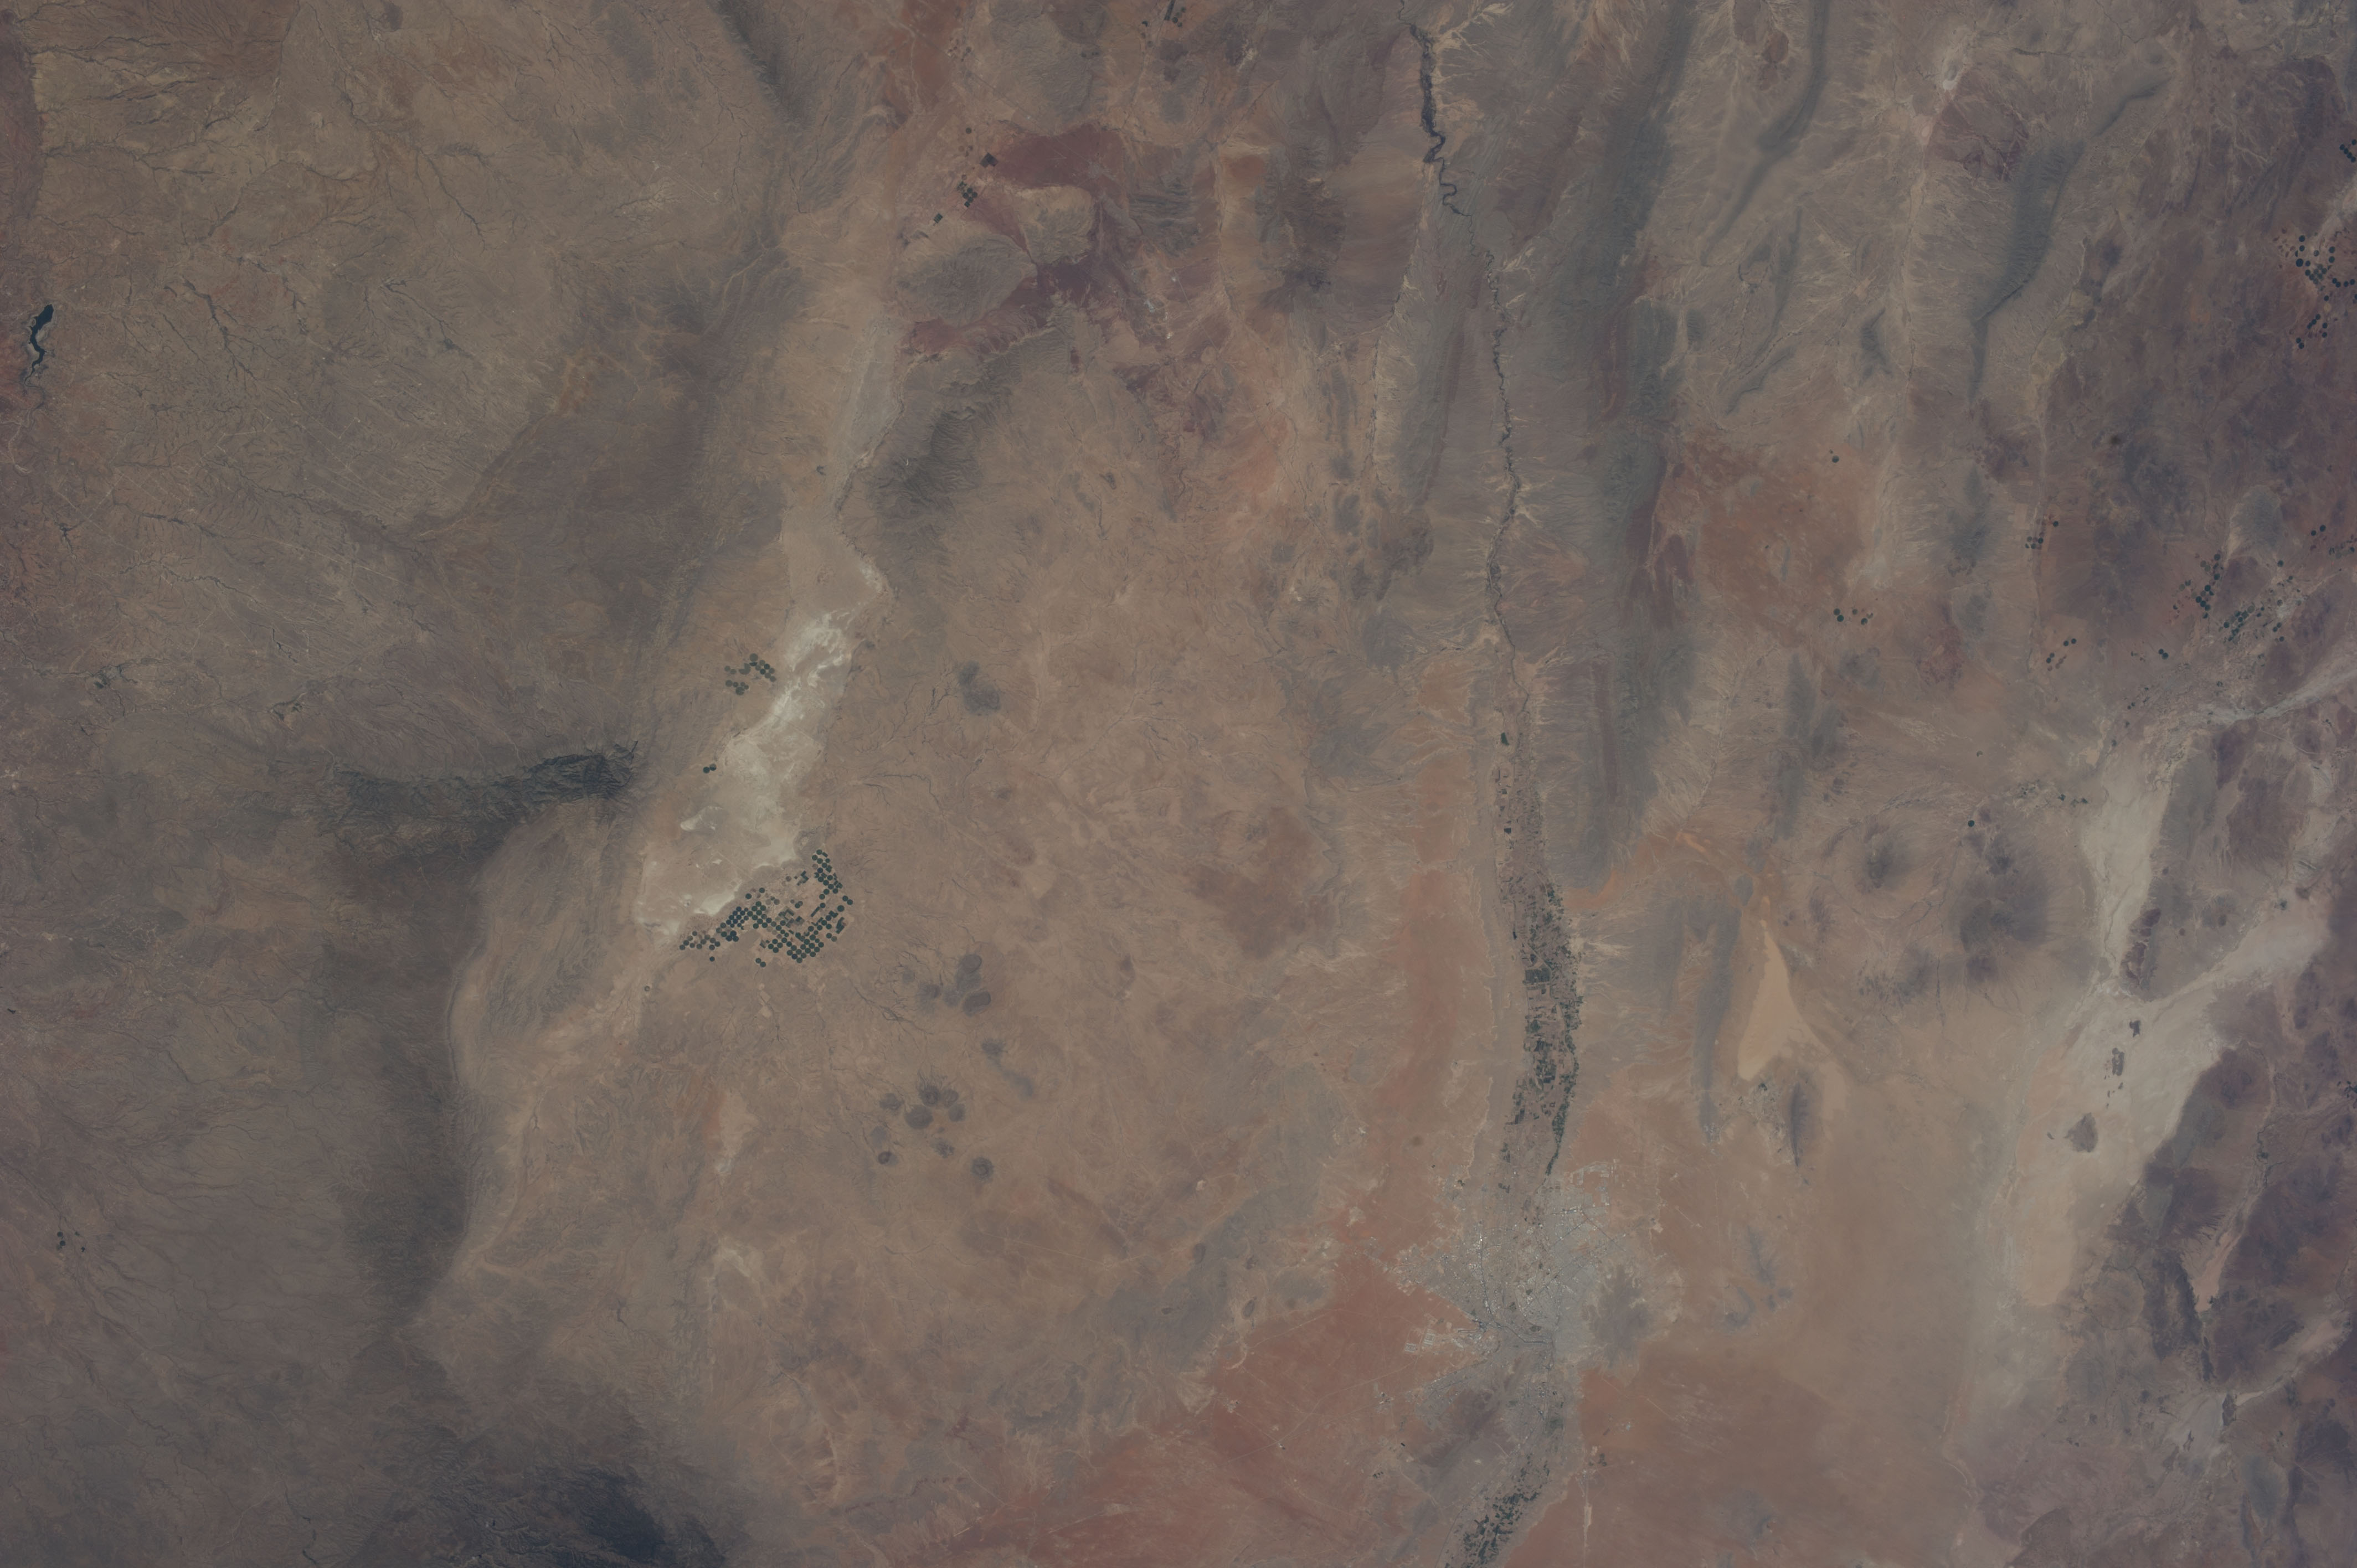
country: USA-TEXAS
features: RIO GRANDE R. V., CHIHUAHUAN DES., EL PASO, CIUDAD JUAREZ, MTS., AGR.
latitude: 31.5
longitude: -105.5
